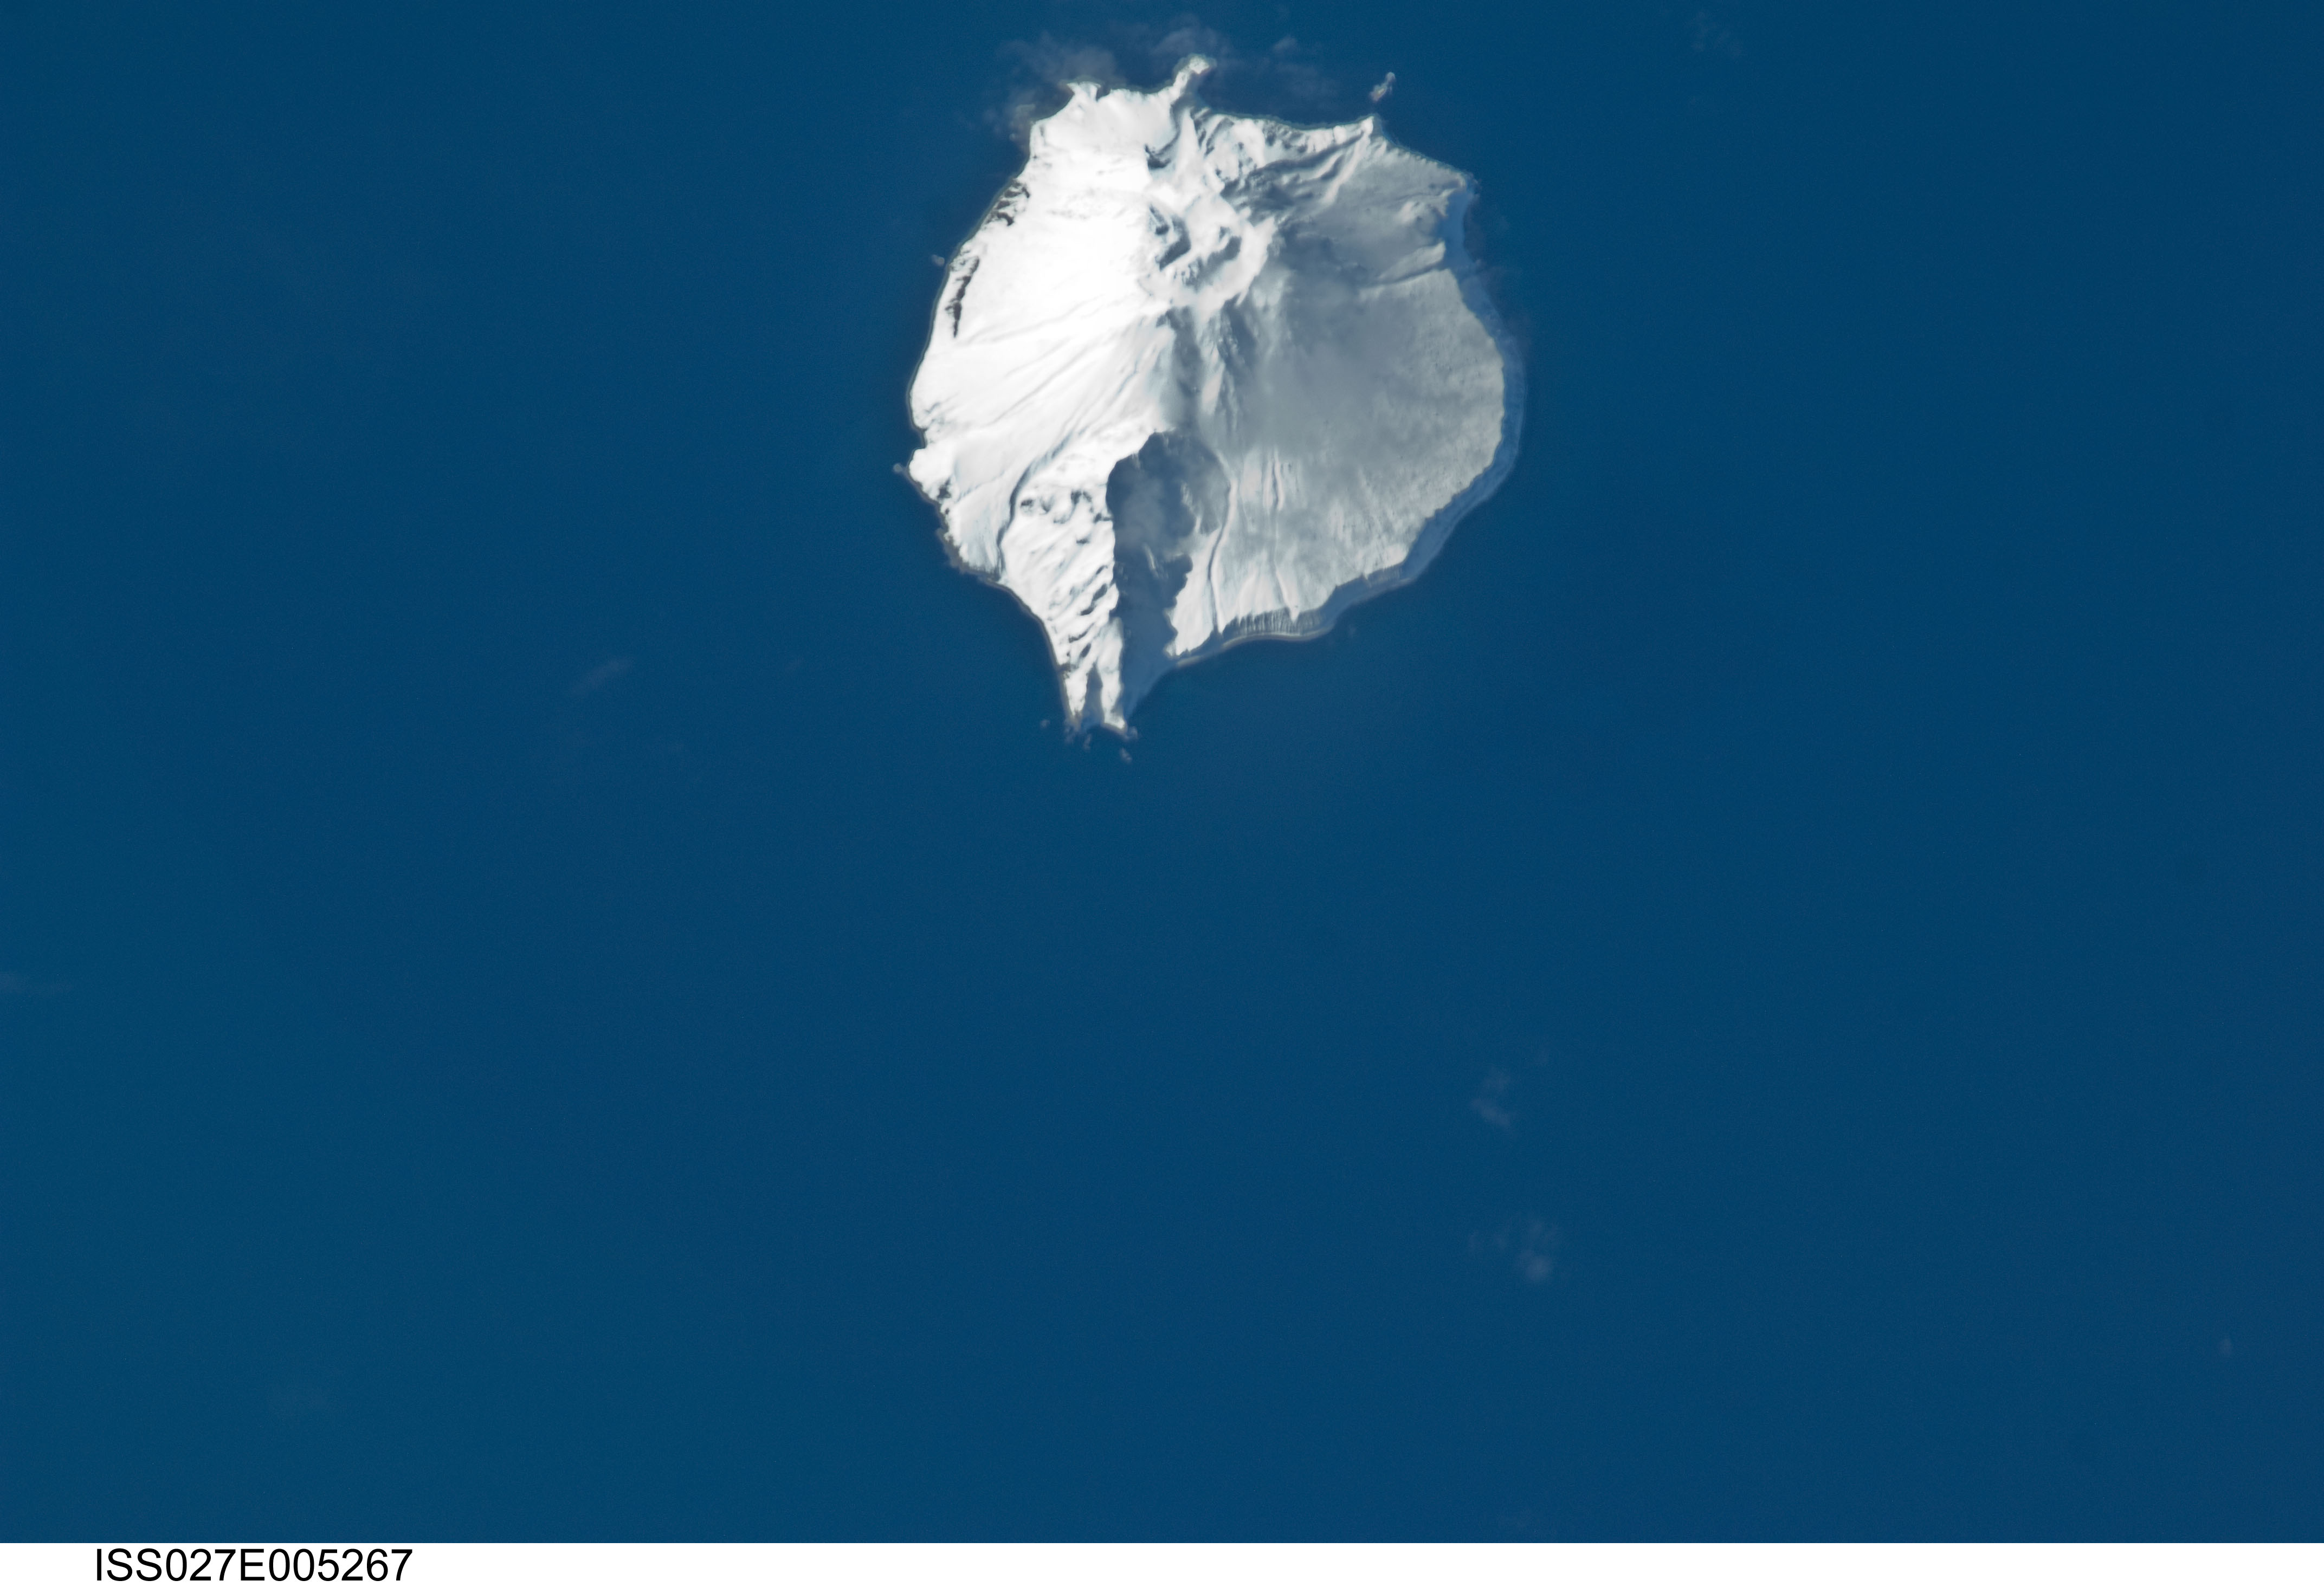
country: RUSSIAN FEDERATION
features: SHIRINKI I., KURIL I., OKHOTSK S., VOLCANO
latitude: 50.2
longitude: 155.0
